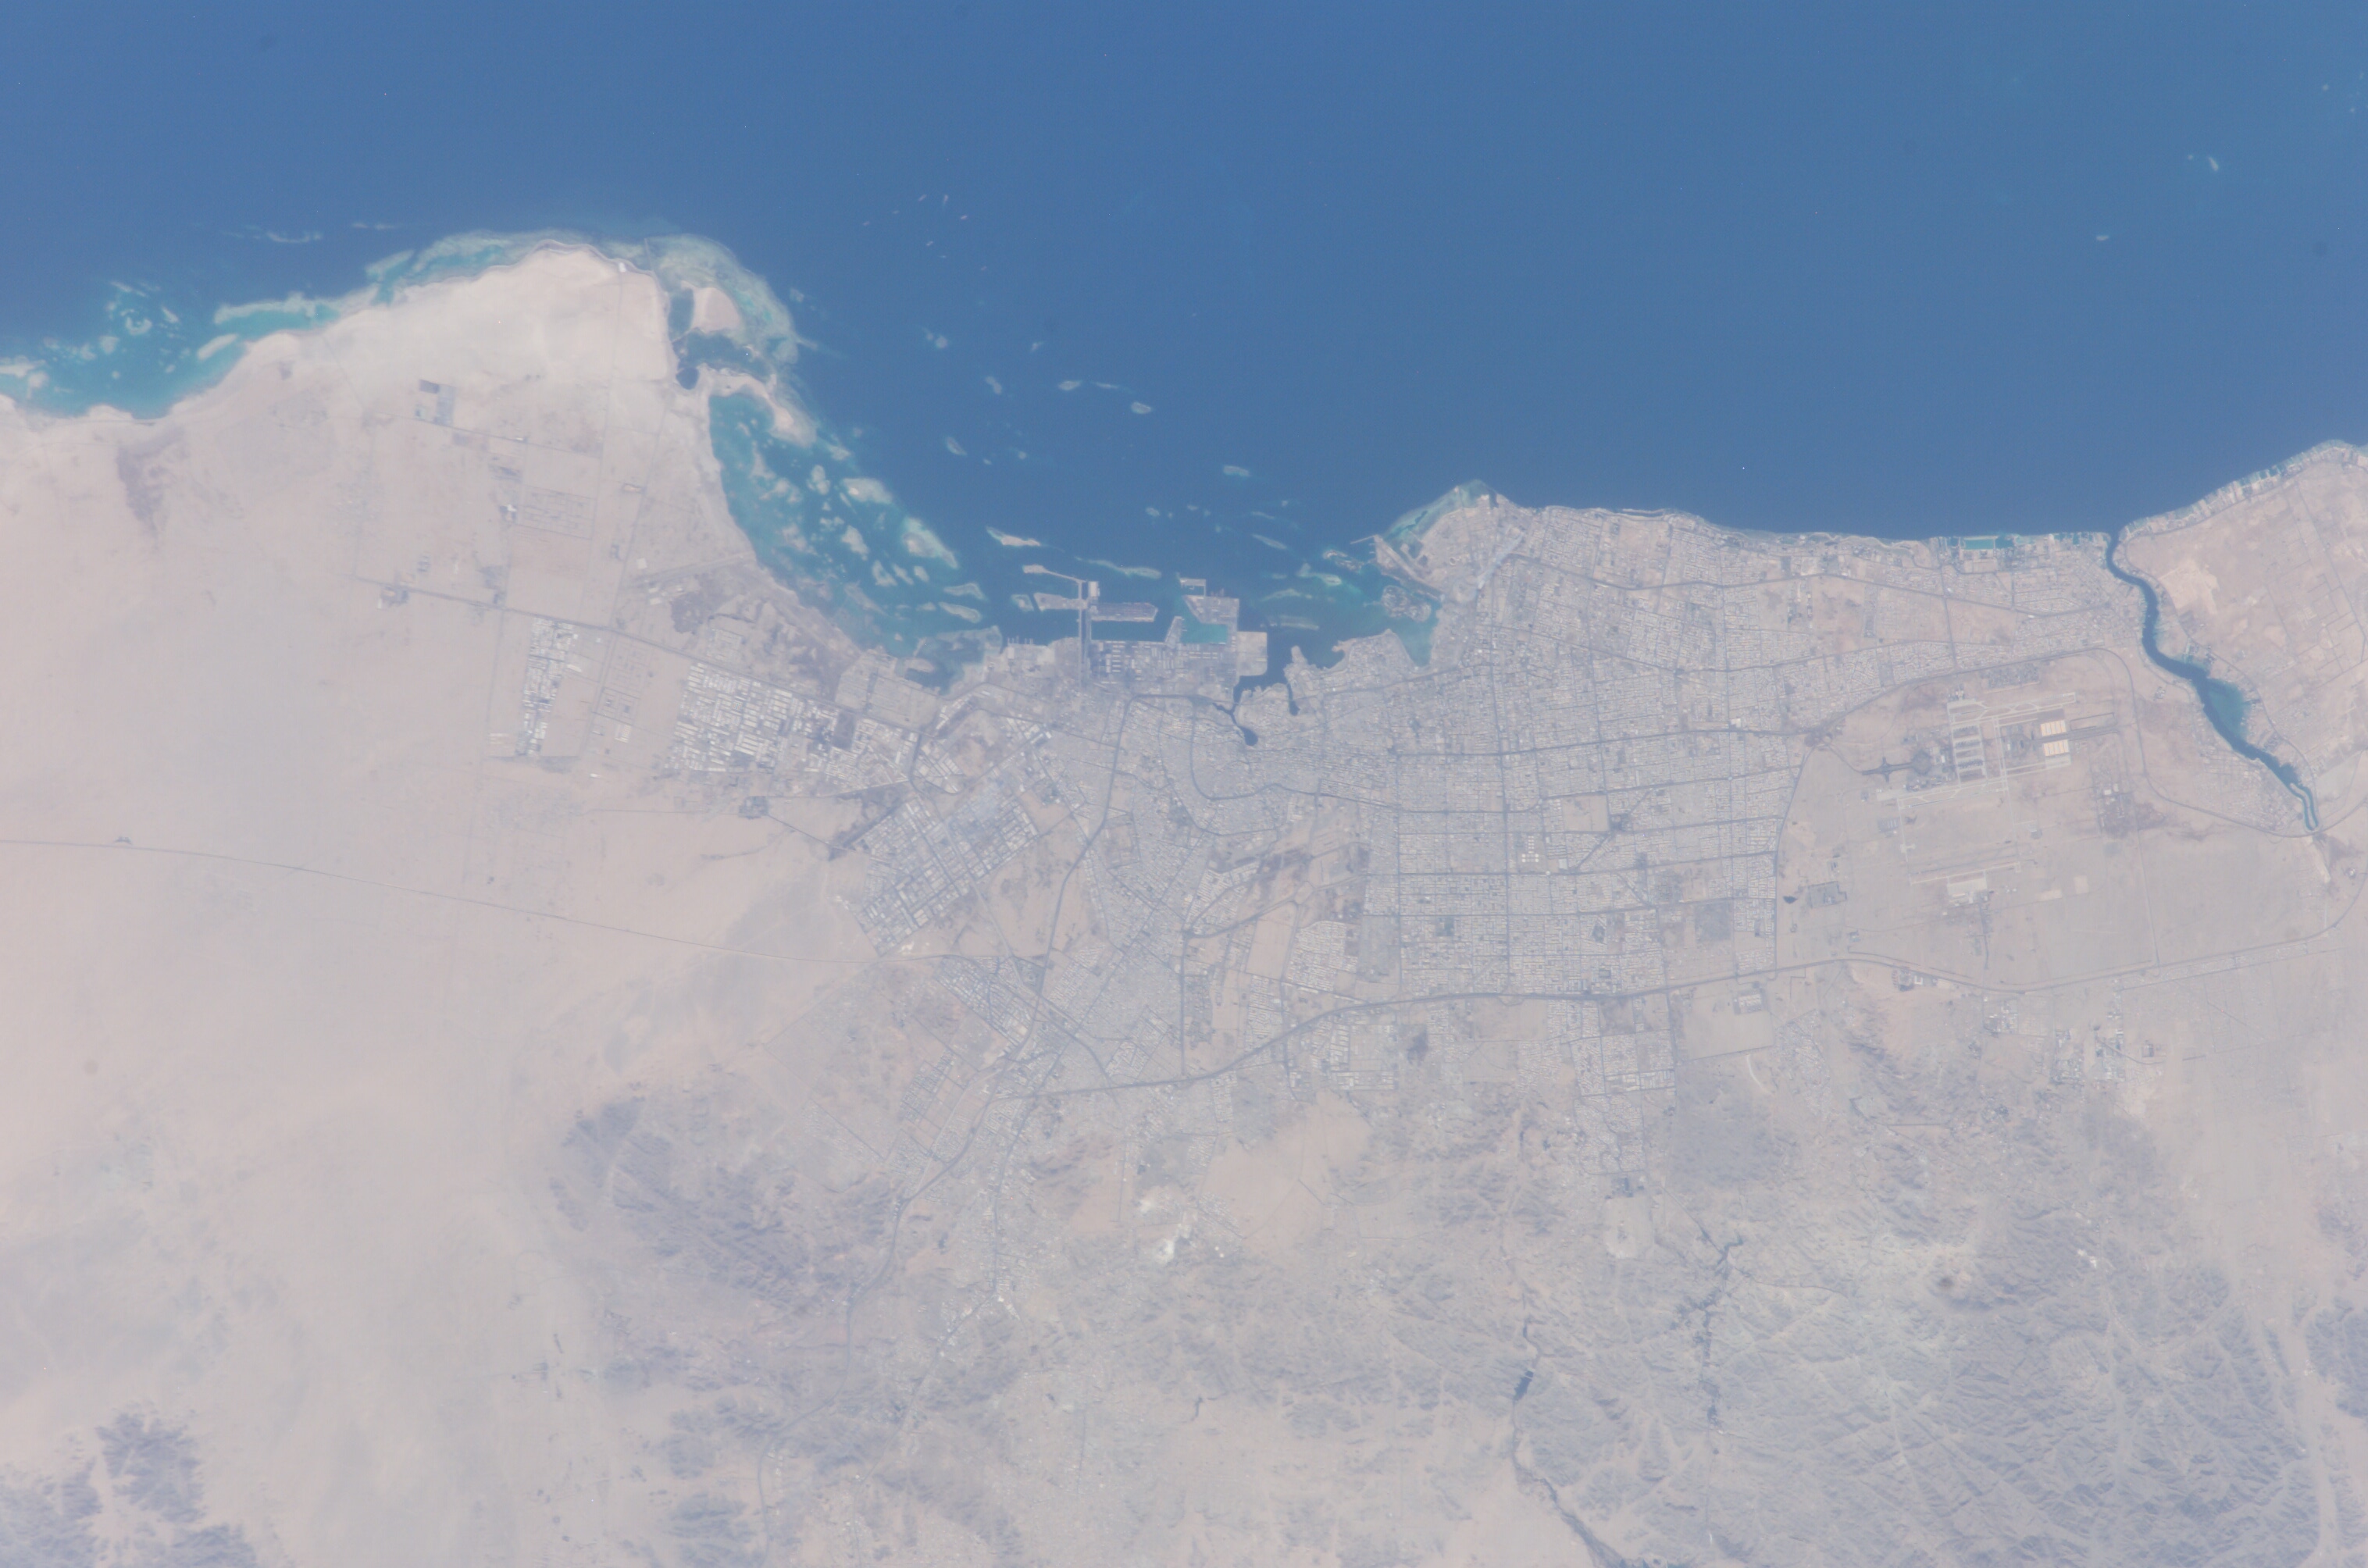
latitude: 21.5
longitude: 39.0
